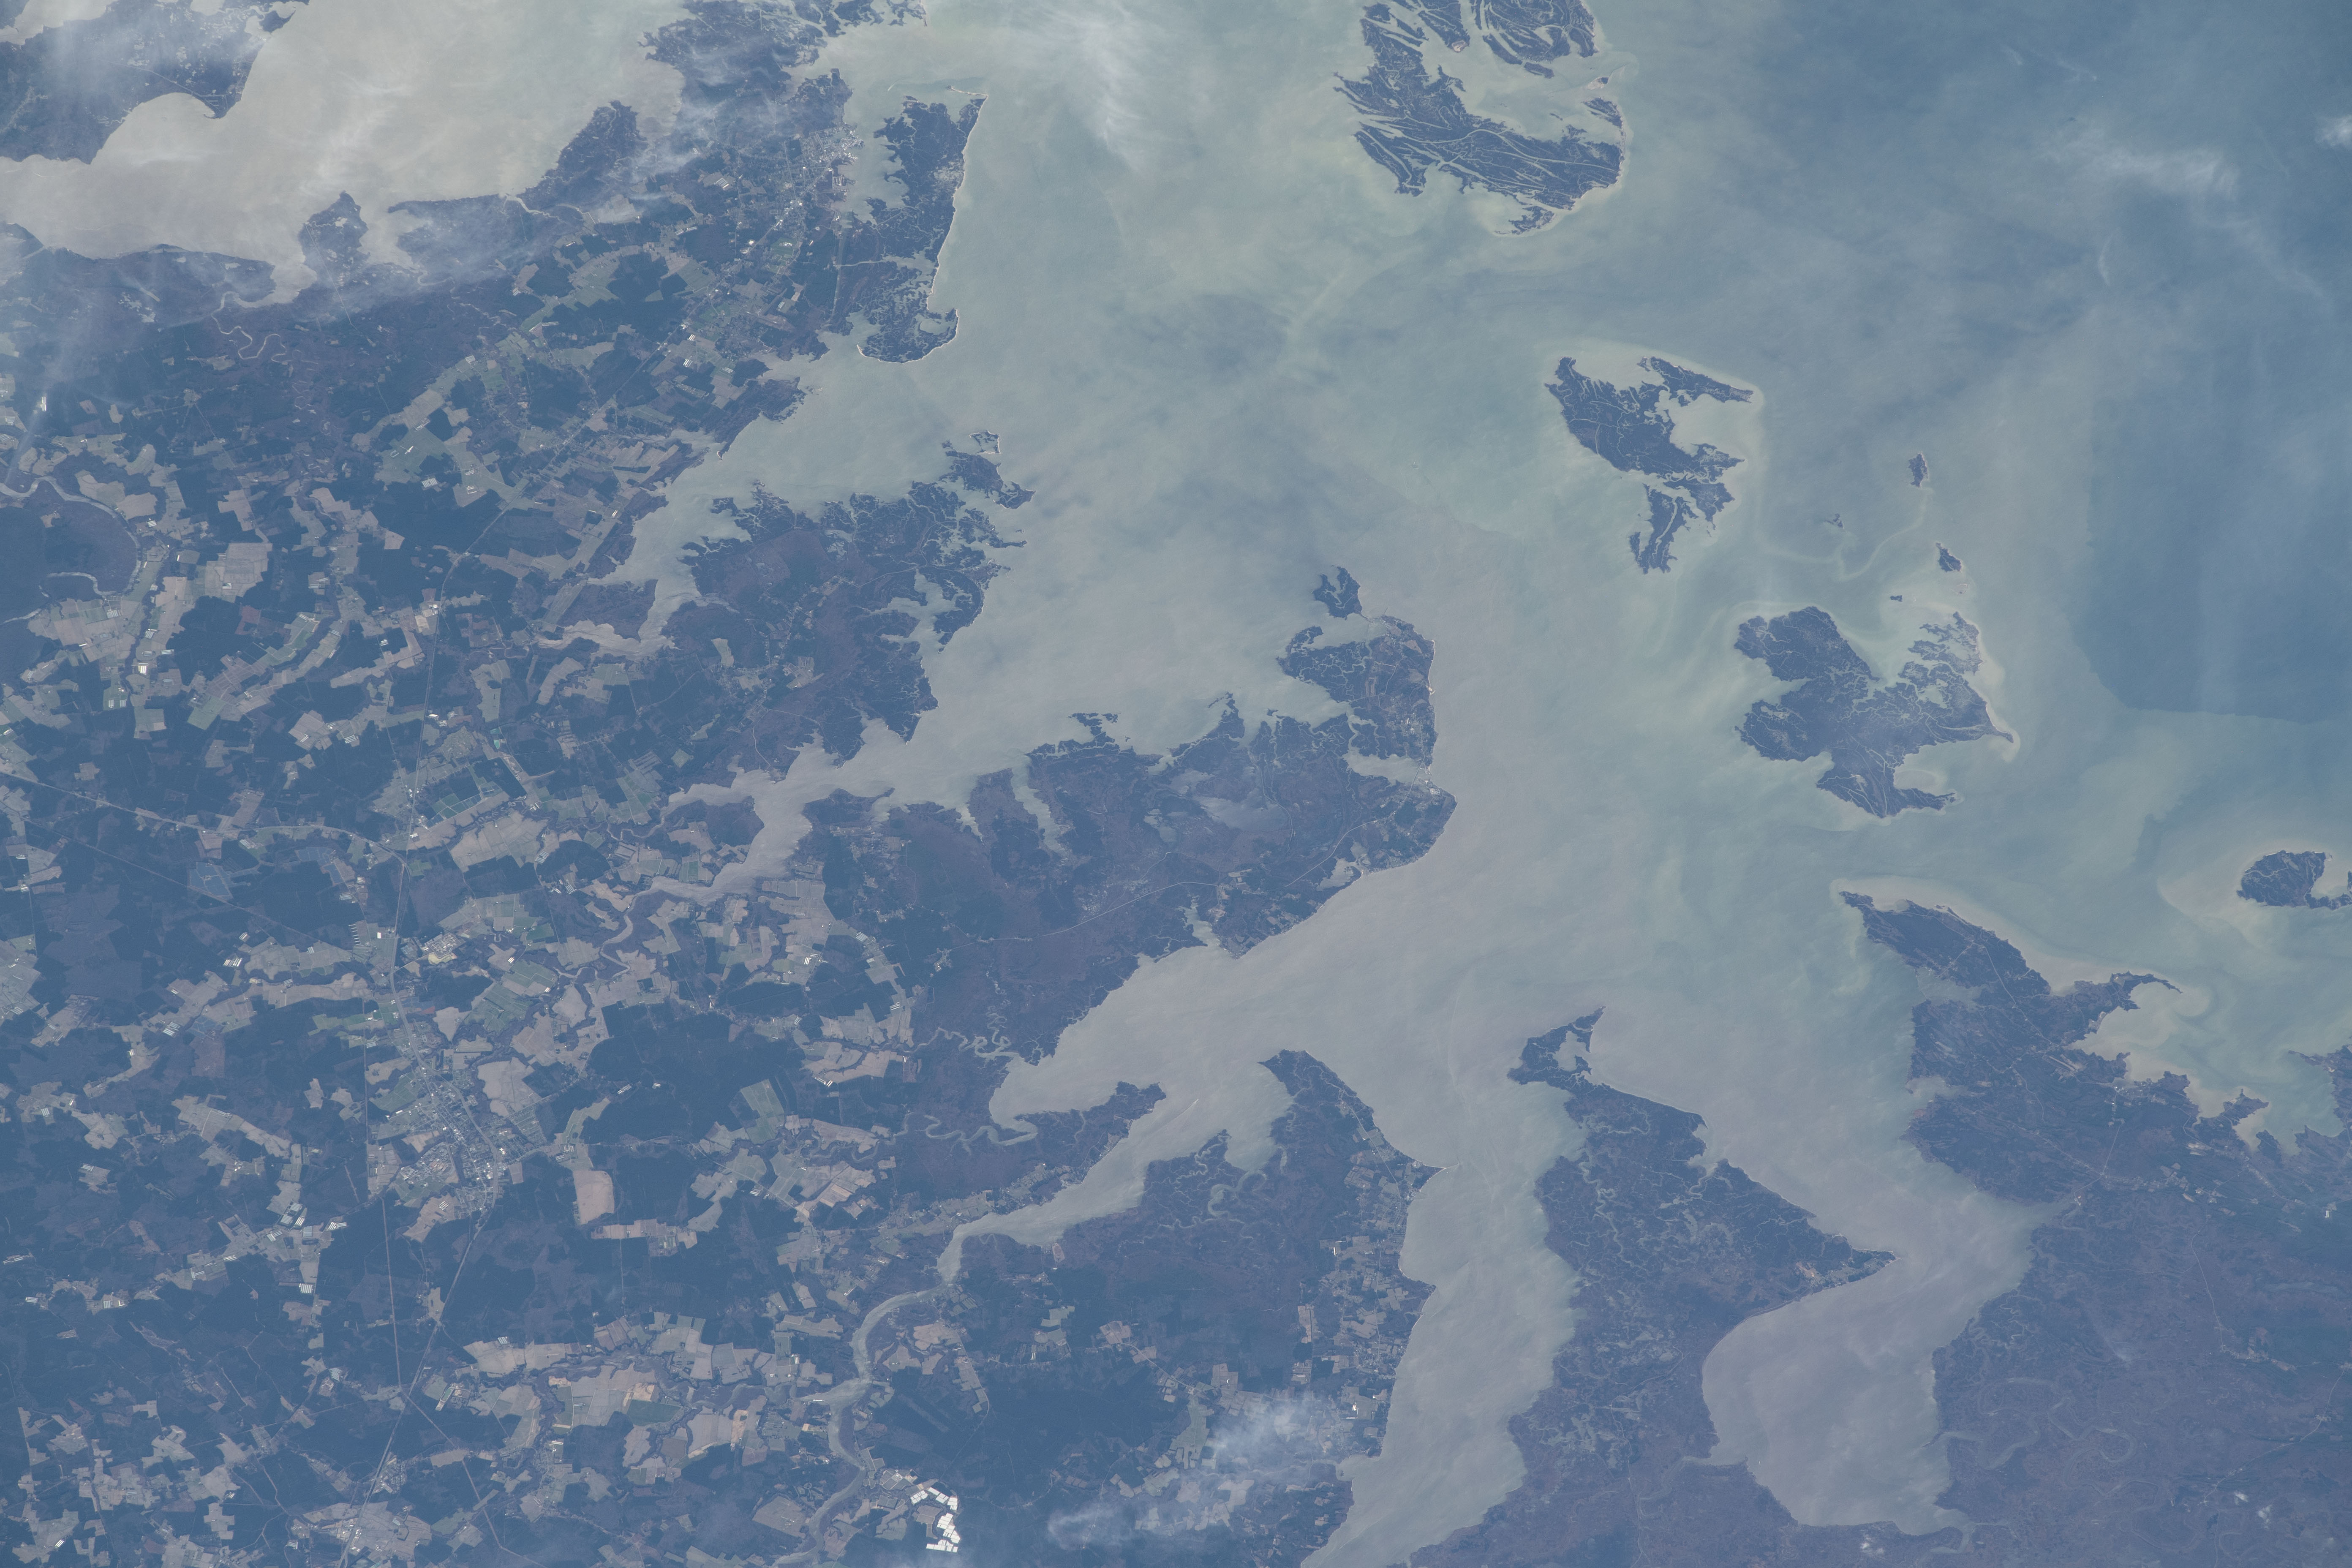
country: USA-MARYLAND
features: BLOODSWORTH ISLAND, CHESAPEAKE BAY, POKOMOKE SOUND, SMITH ISLAND
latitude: 38.2
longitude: -75.9
